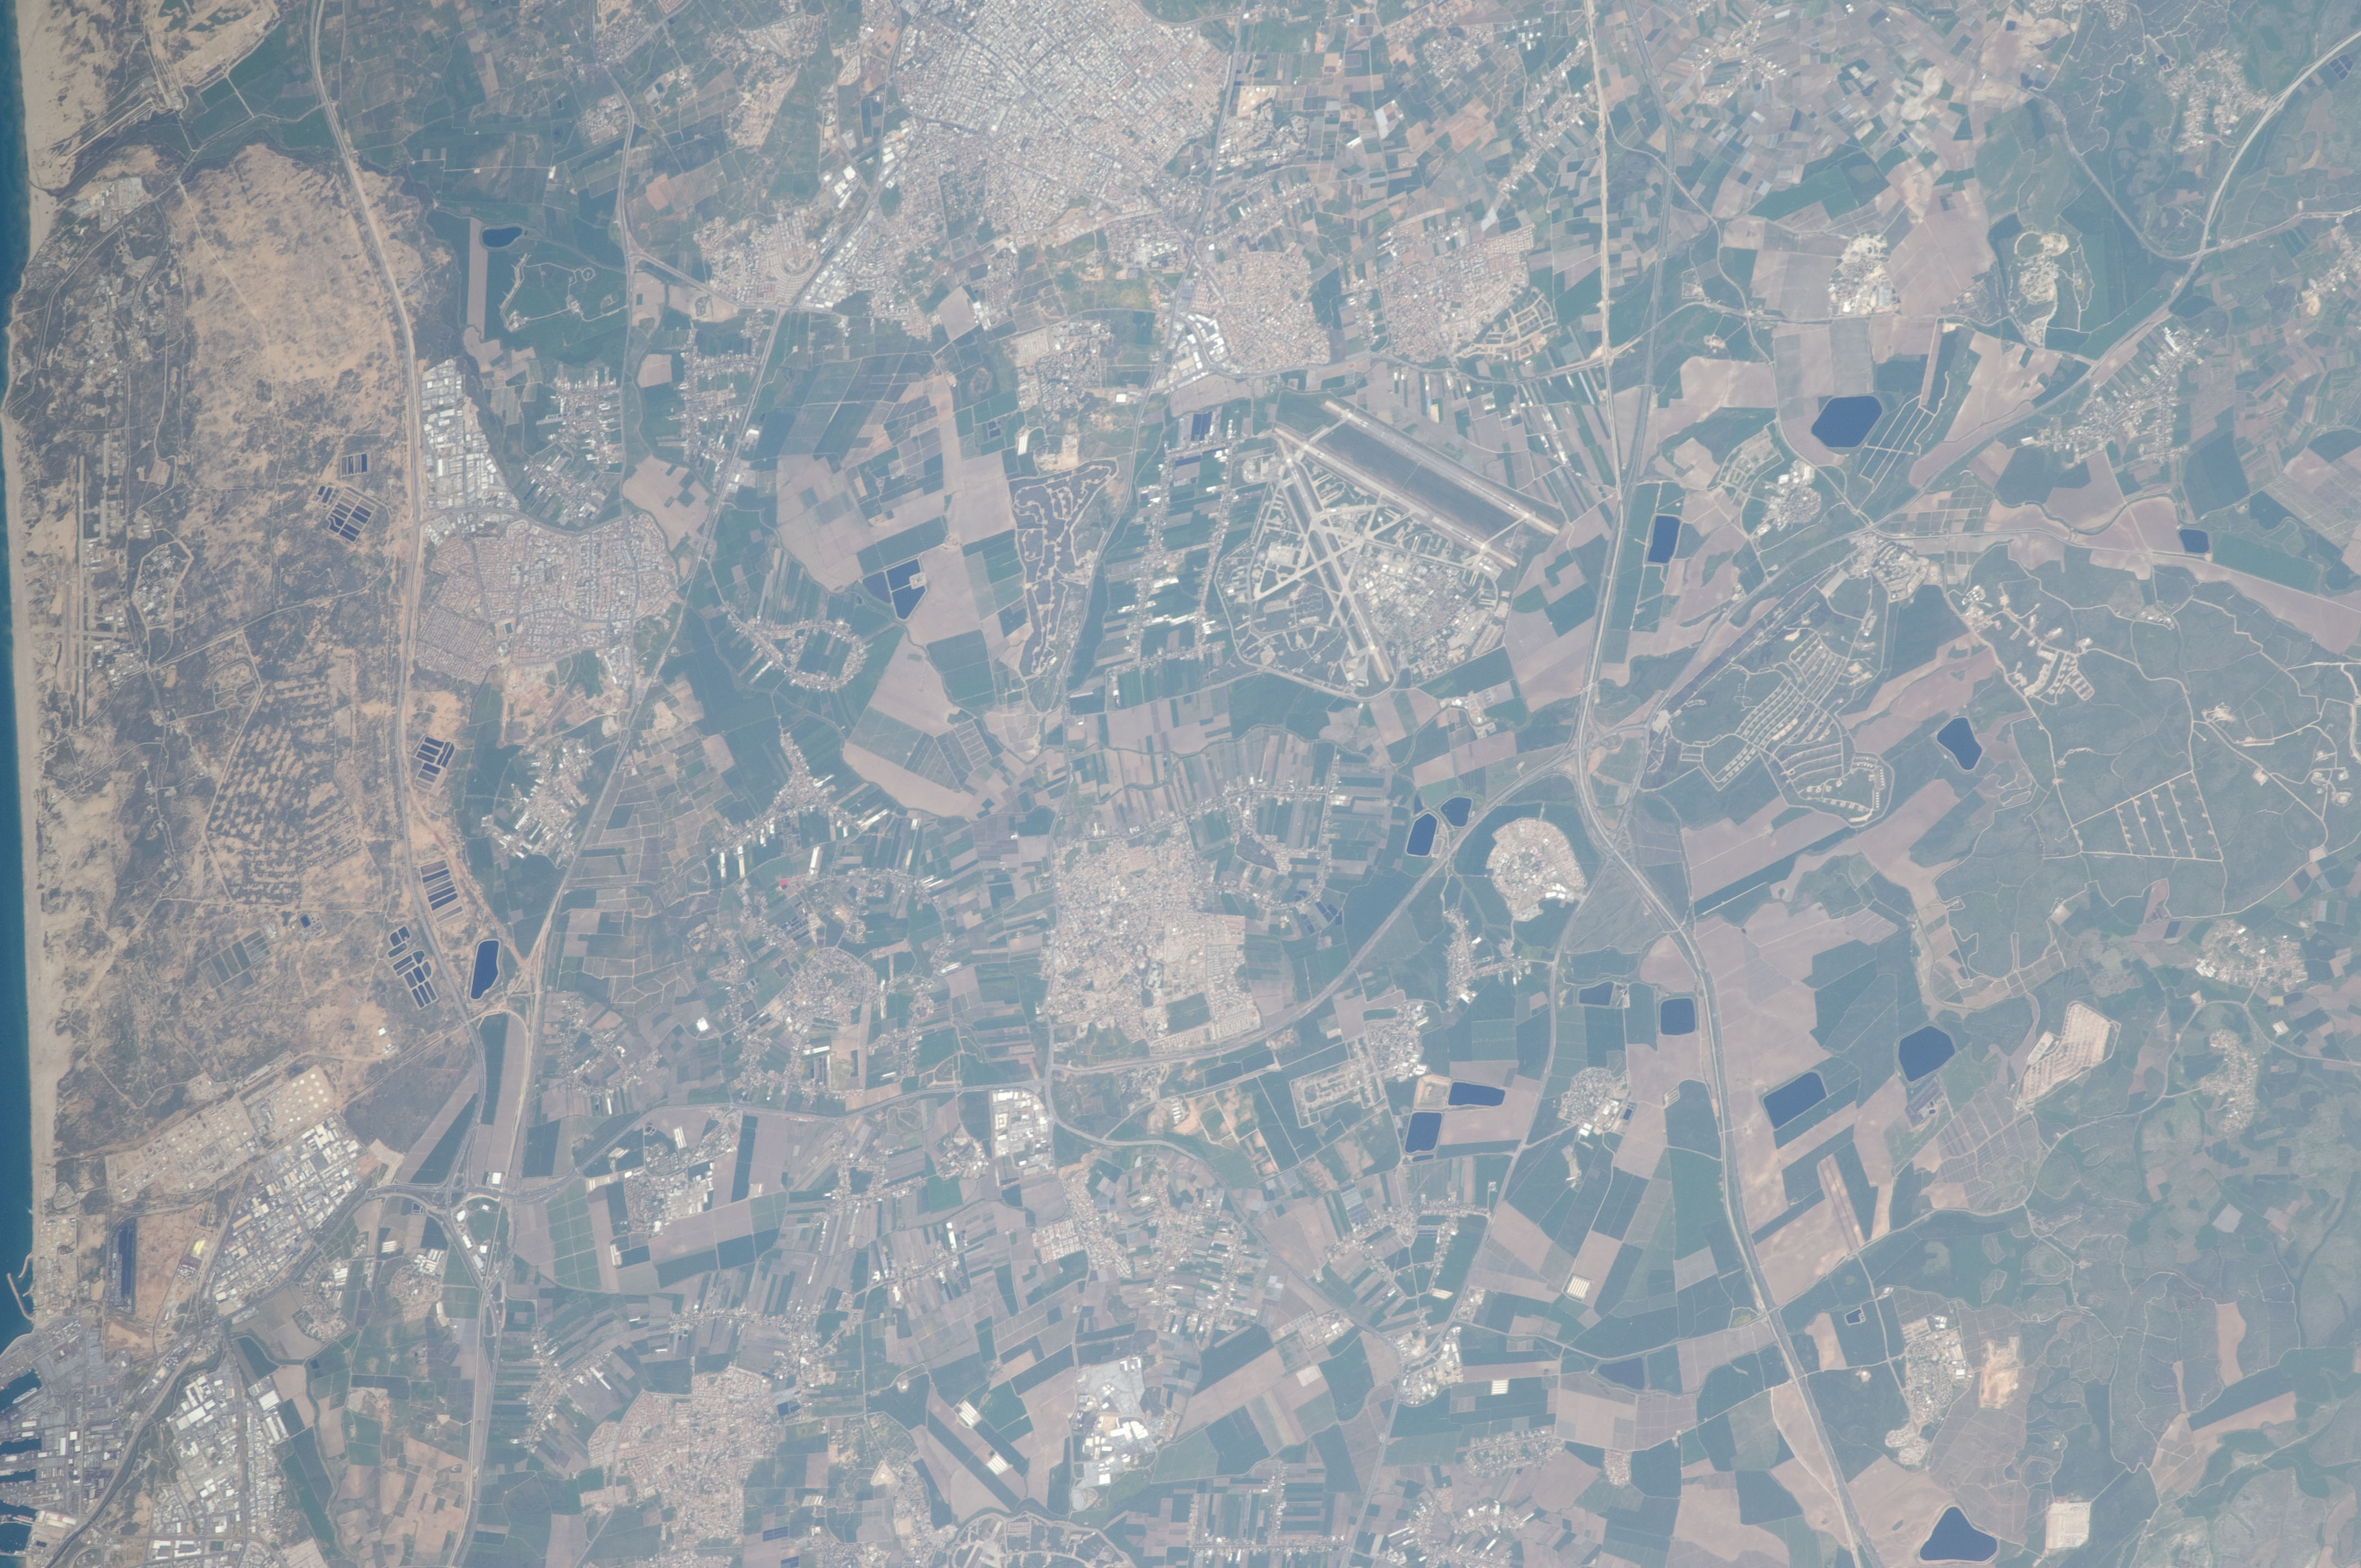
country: ISRAEL
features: AREA NORTHEAST OF ASHDOD, AIRPORT, AGR., ROADS, TOWNS
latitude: 31.8
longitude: 34.8
